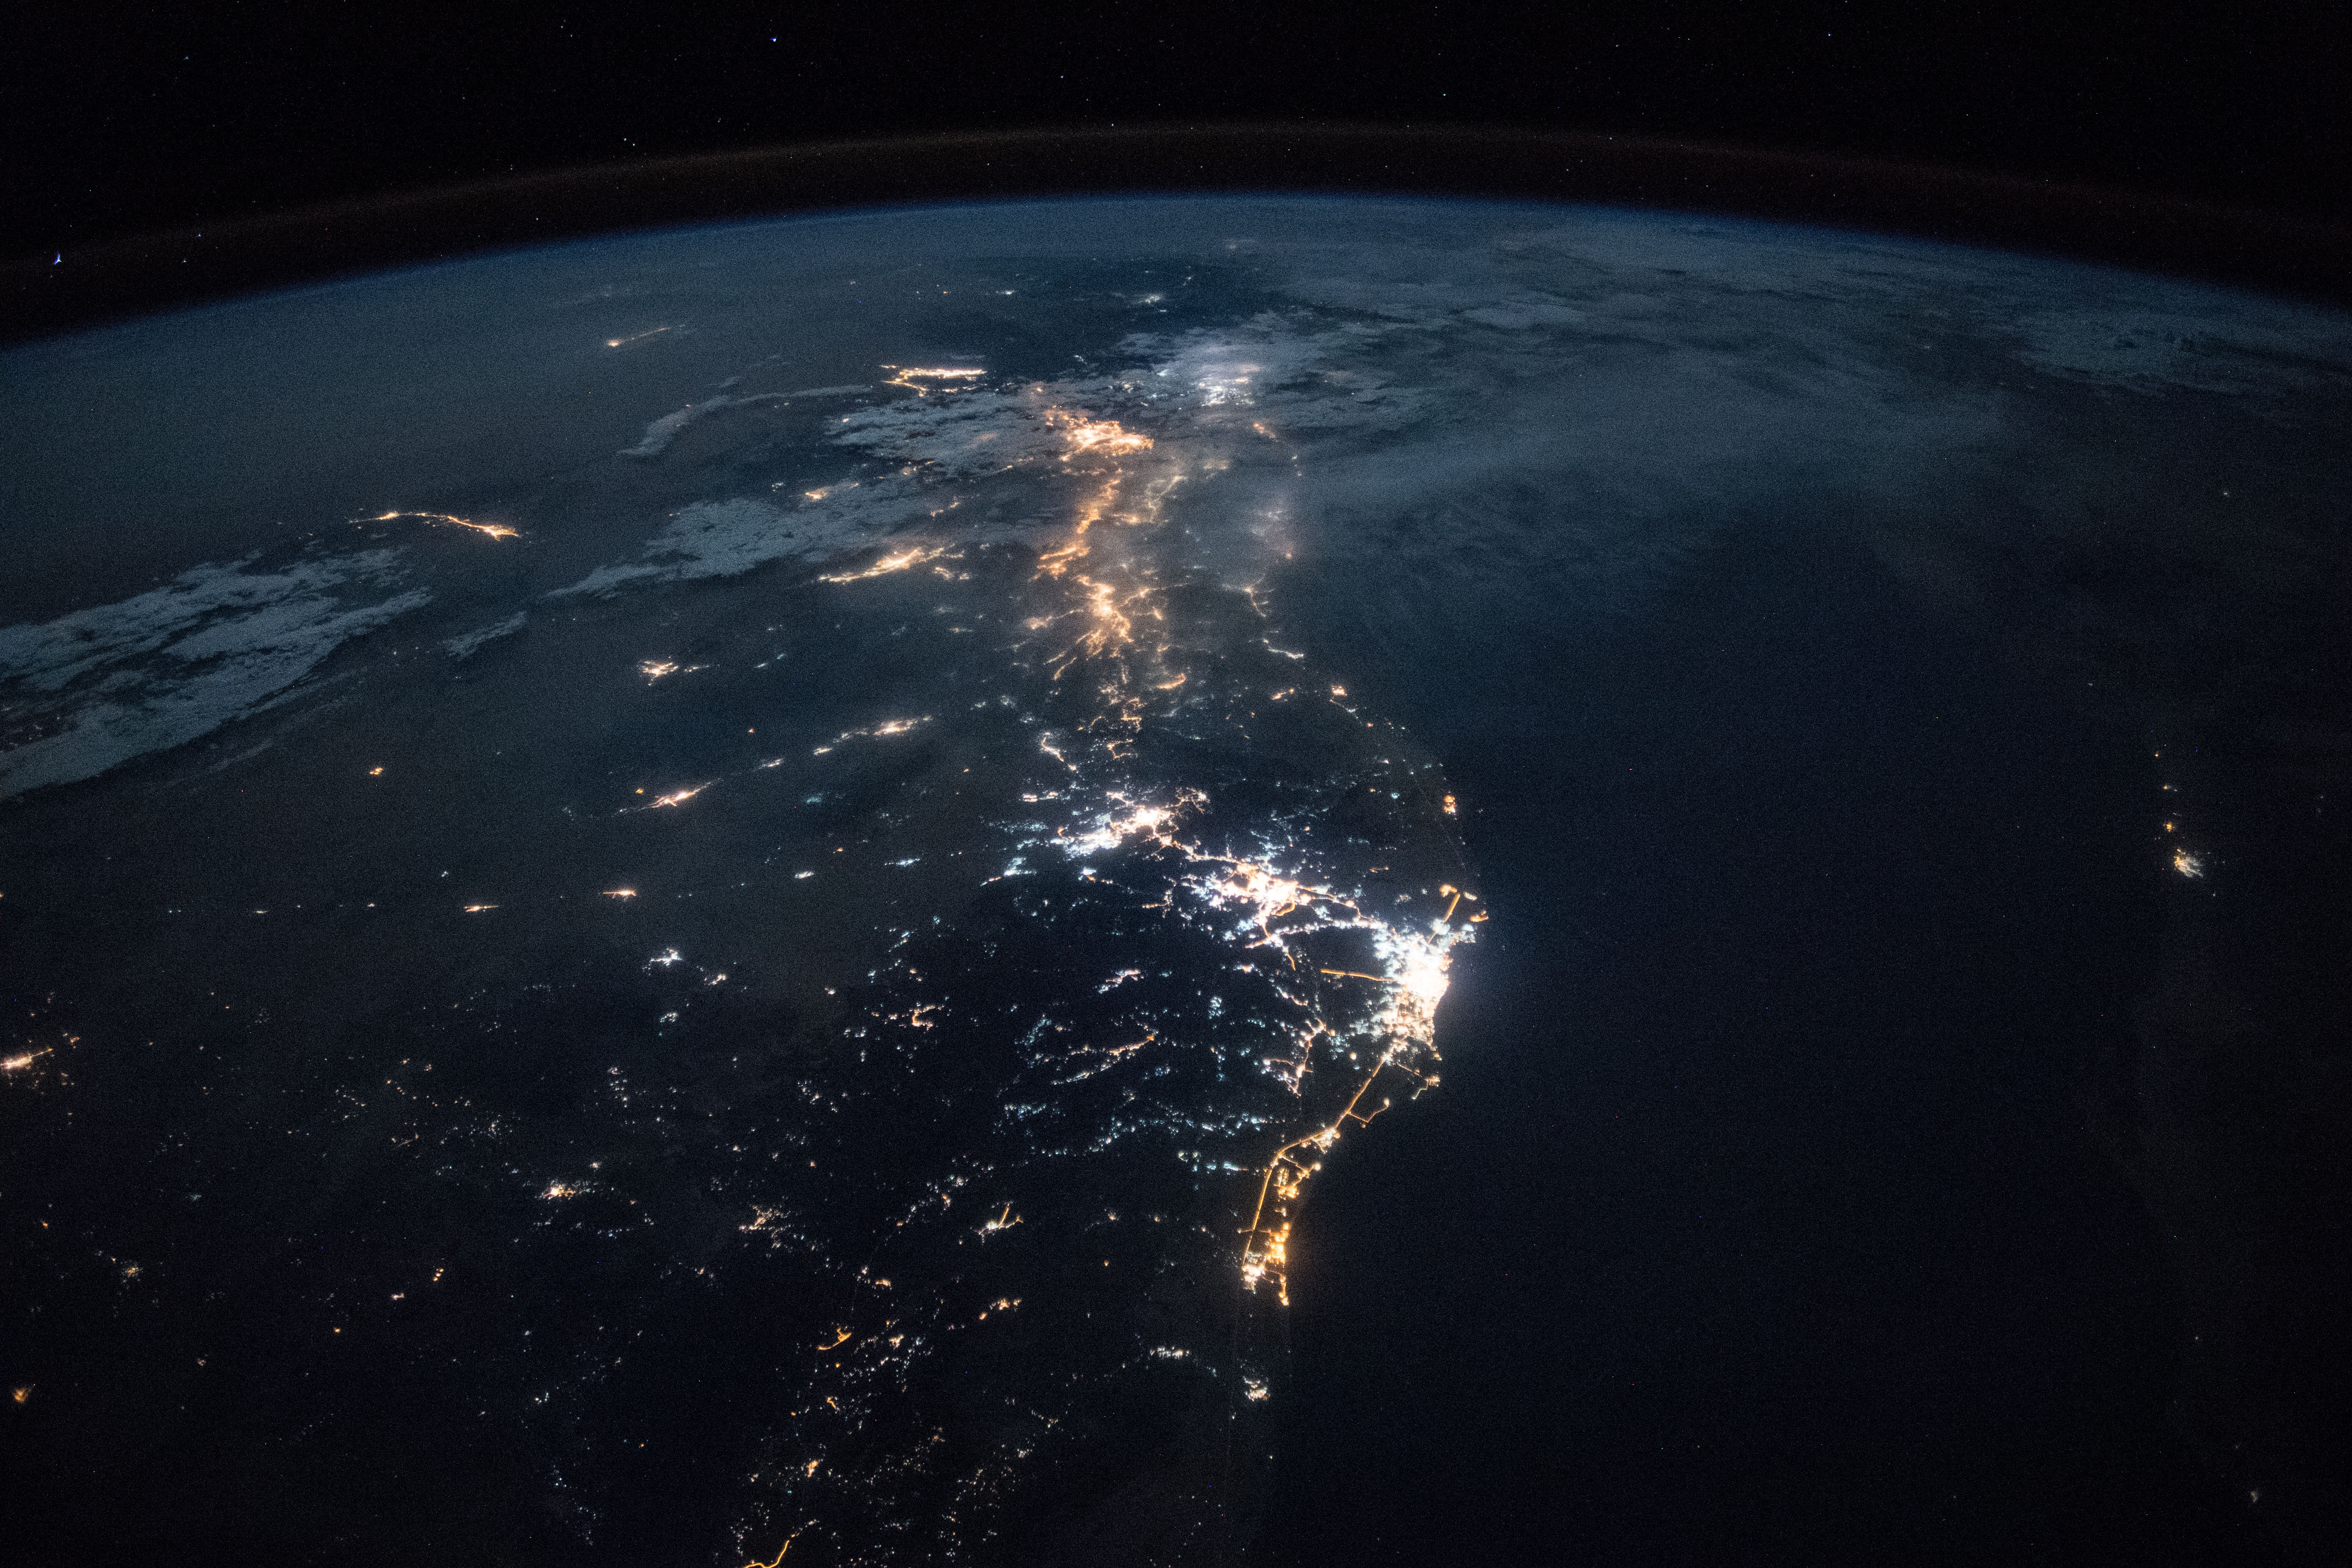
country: SAUDI ARABIA
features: SIGNAL HILL, PORT SUDAN, YANBU CITY, RED SEA, MEDINA CITY, JEDDAH CITY, NUBIAN DESERT, MECCA CITY, NIGHT, EARTH LIMB
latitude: 21.5
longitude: 39.7
